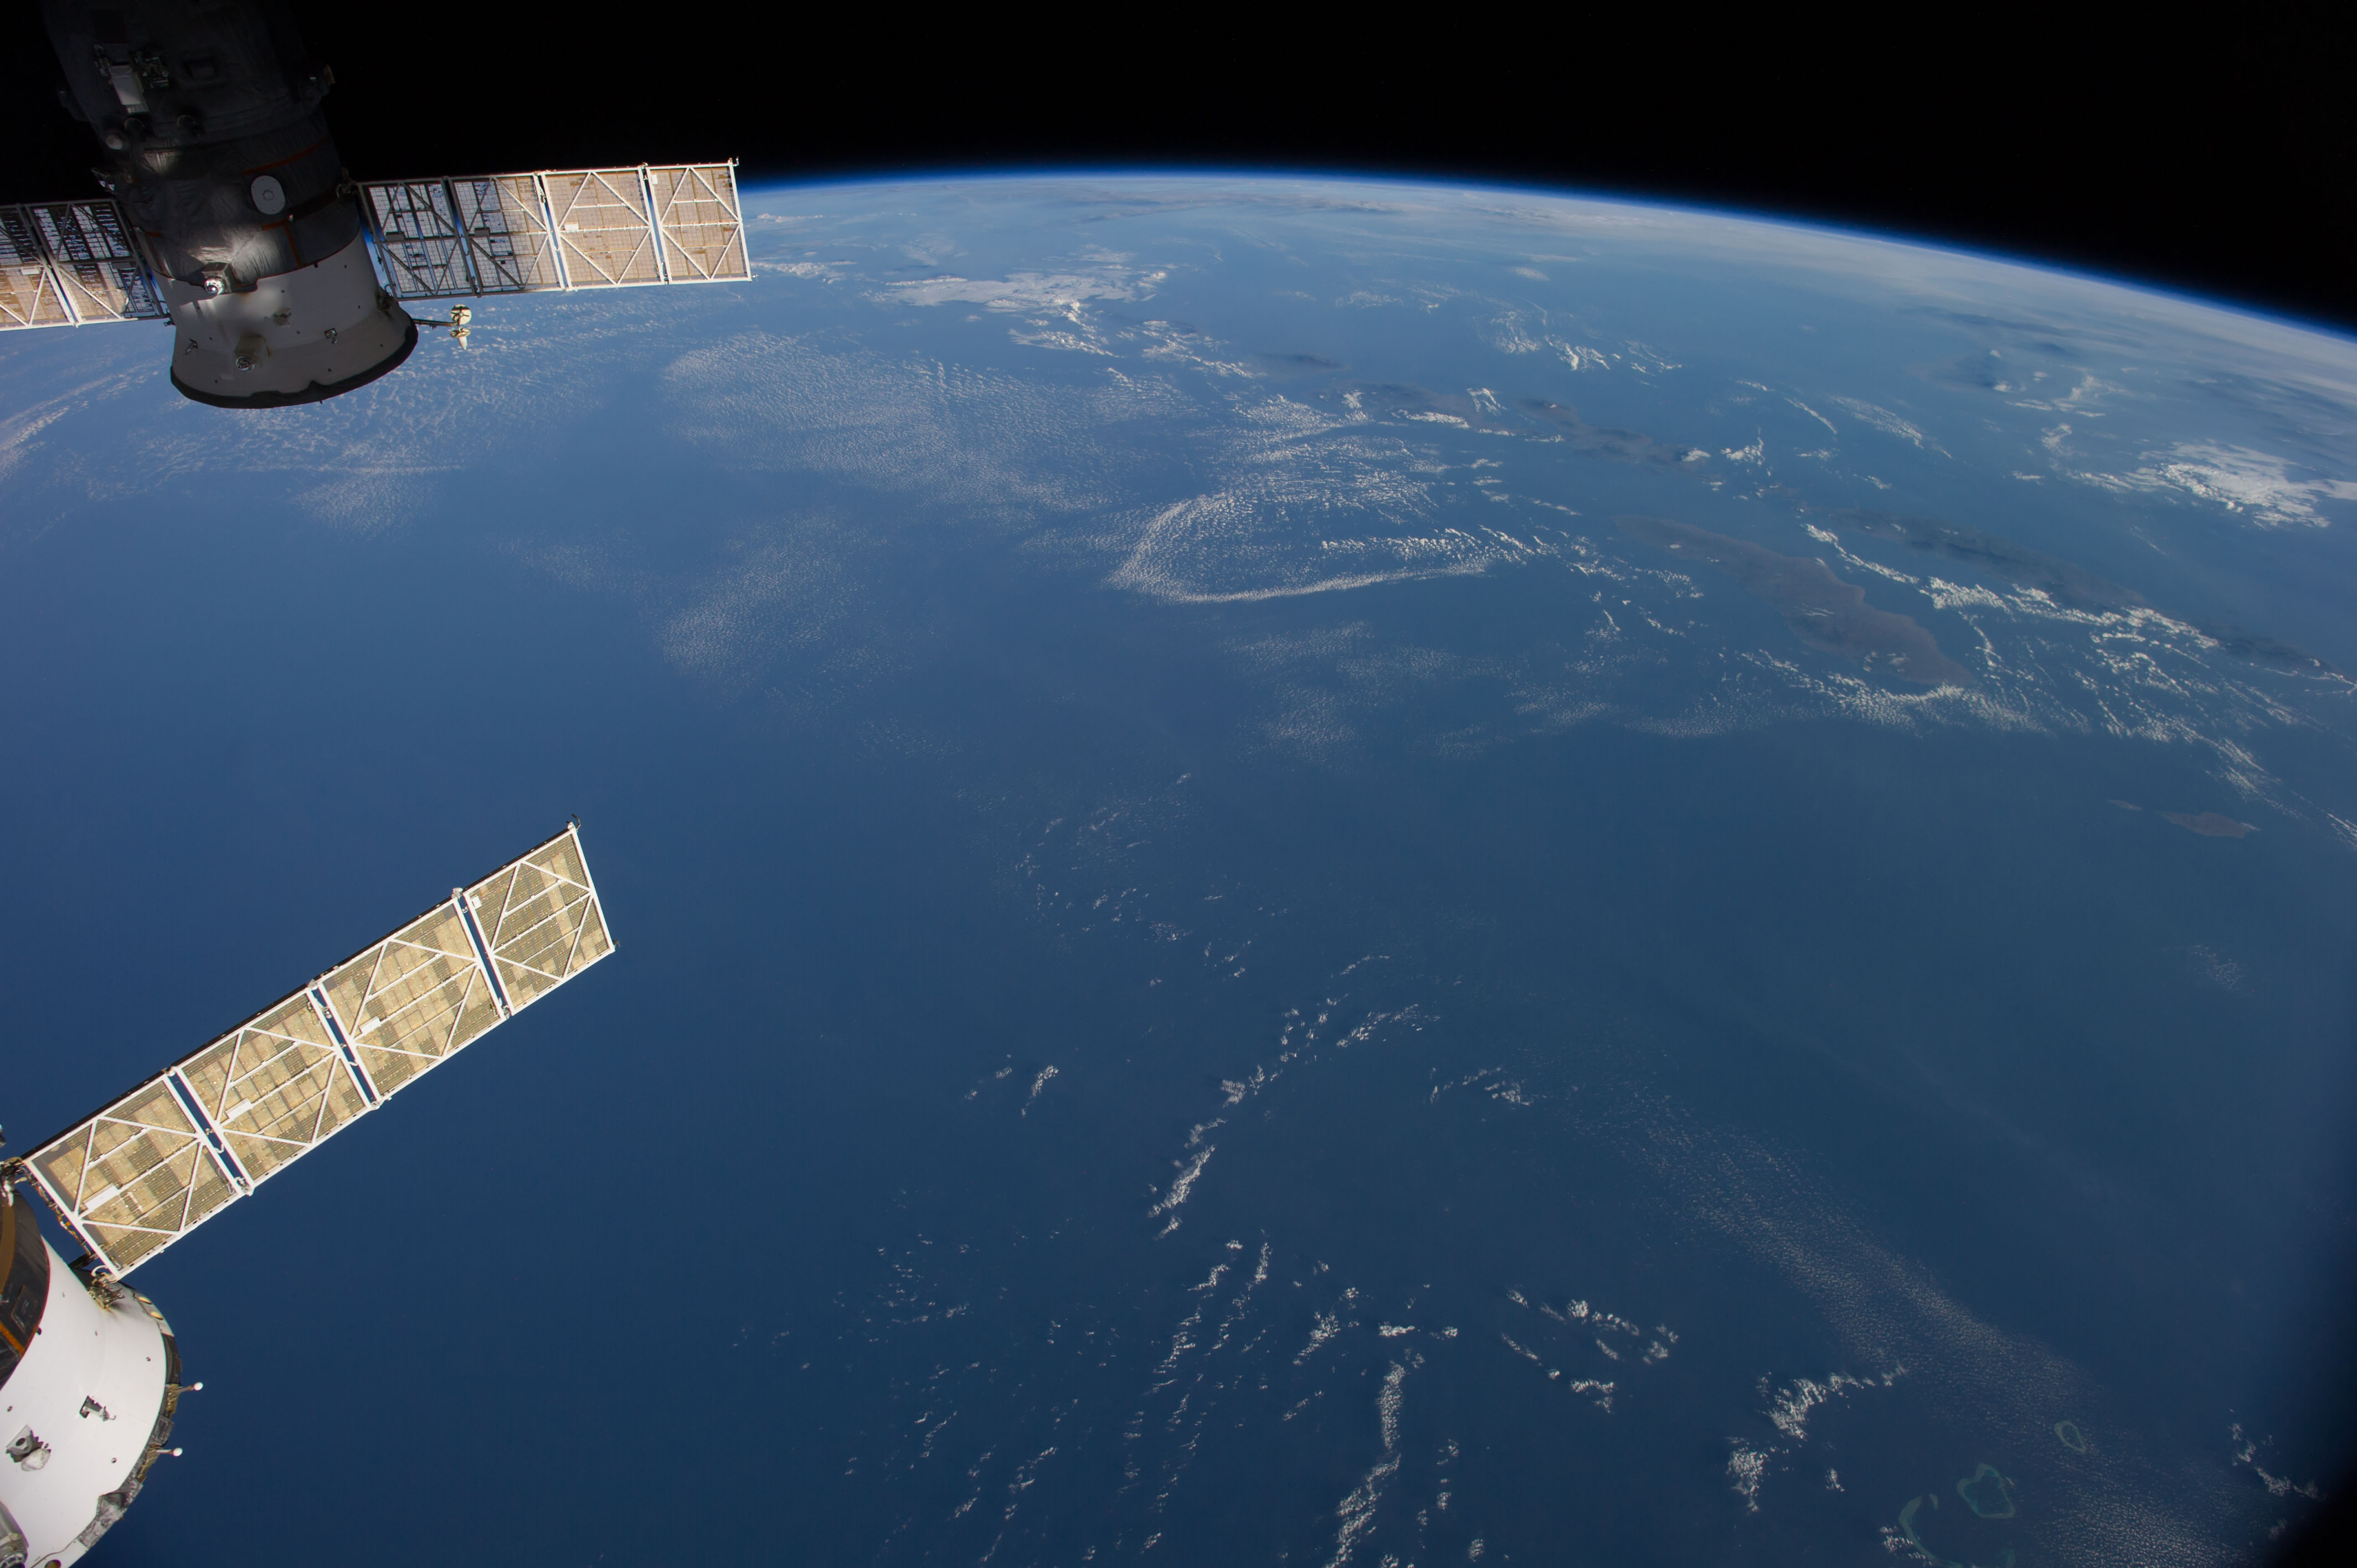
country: AUSTRALIA-WA
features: INDIAN O., JAVA S., BALI S., FLORES S., SAVU S., W. NUSA TENGGARA, E. NUSA TENGGARA, ATMOSPHERIC LIMB
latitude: -12.5
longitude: 117.5
